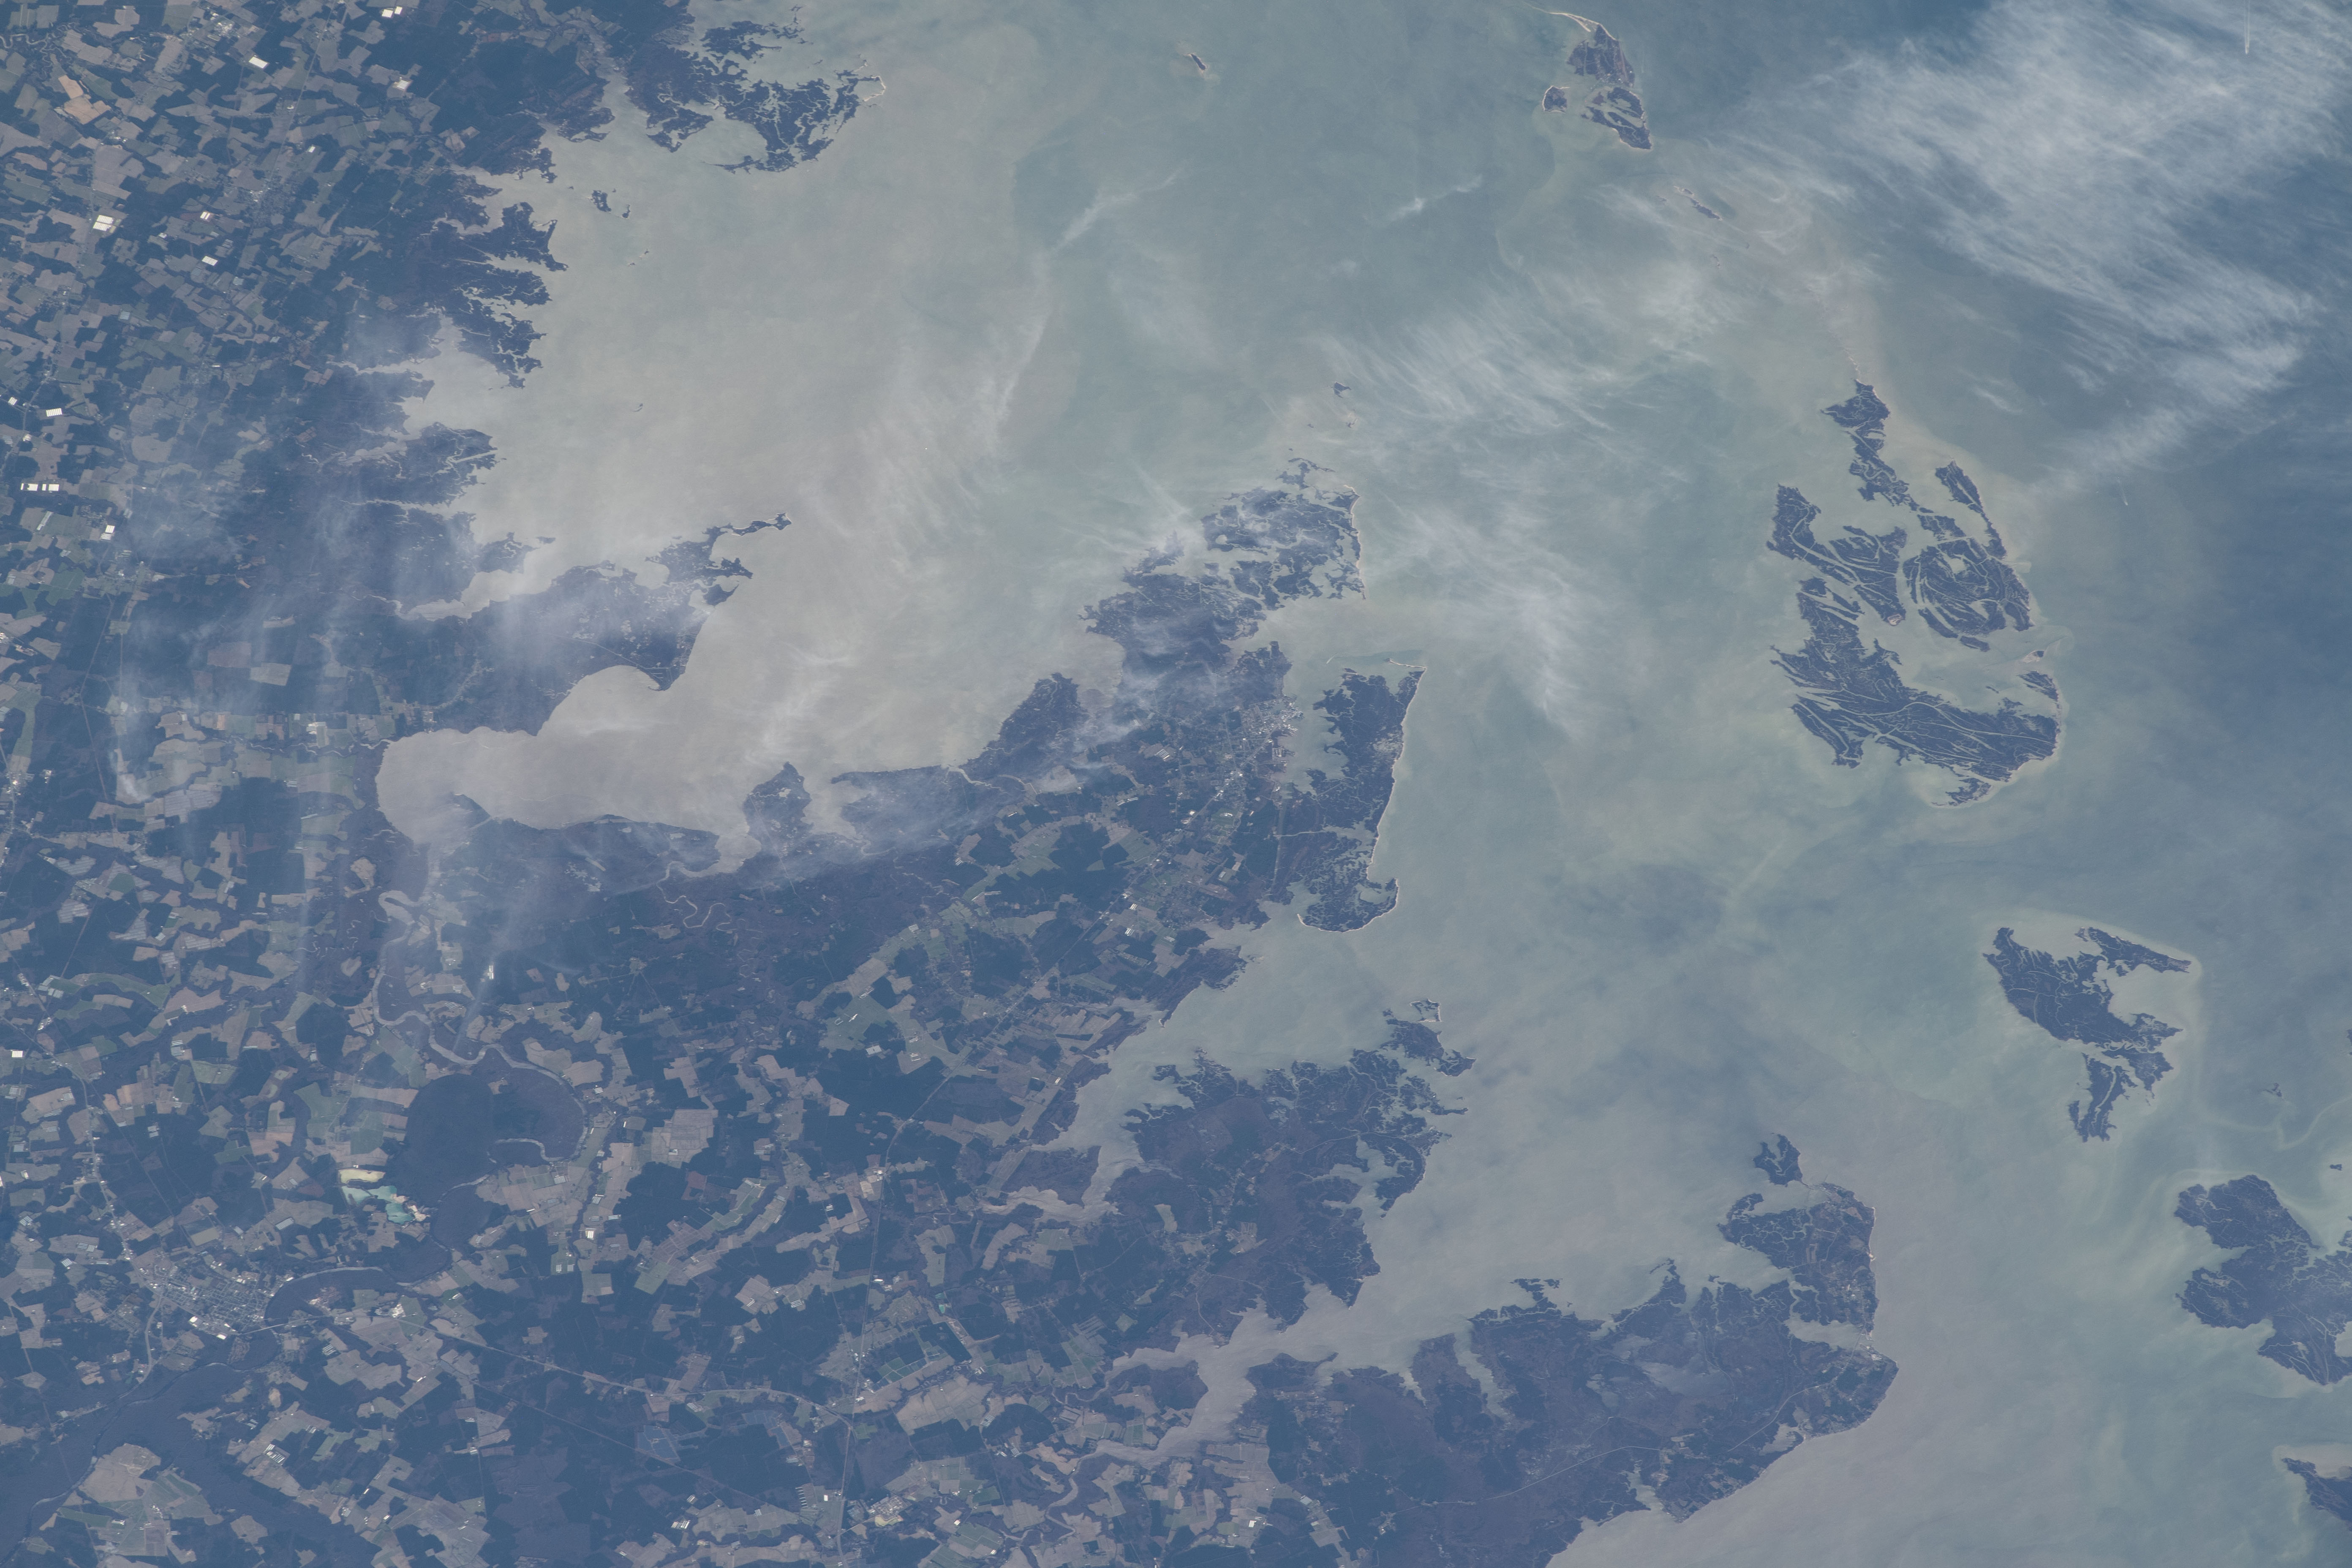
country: USA-MARYLAND
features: TANGIER SOUND, CHESAPEAKE BAY, SMITH ISLAND, BLOODSWORTH ISLAND
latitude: 38.0
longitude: -75.8
